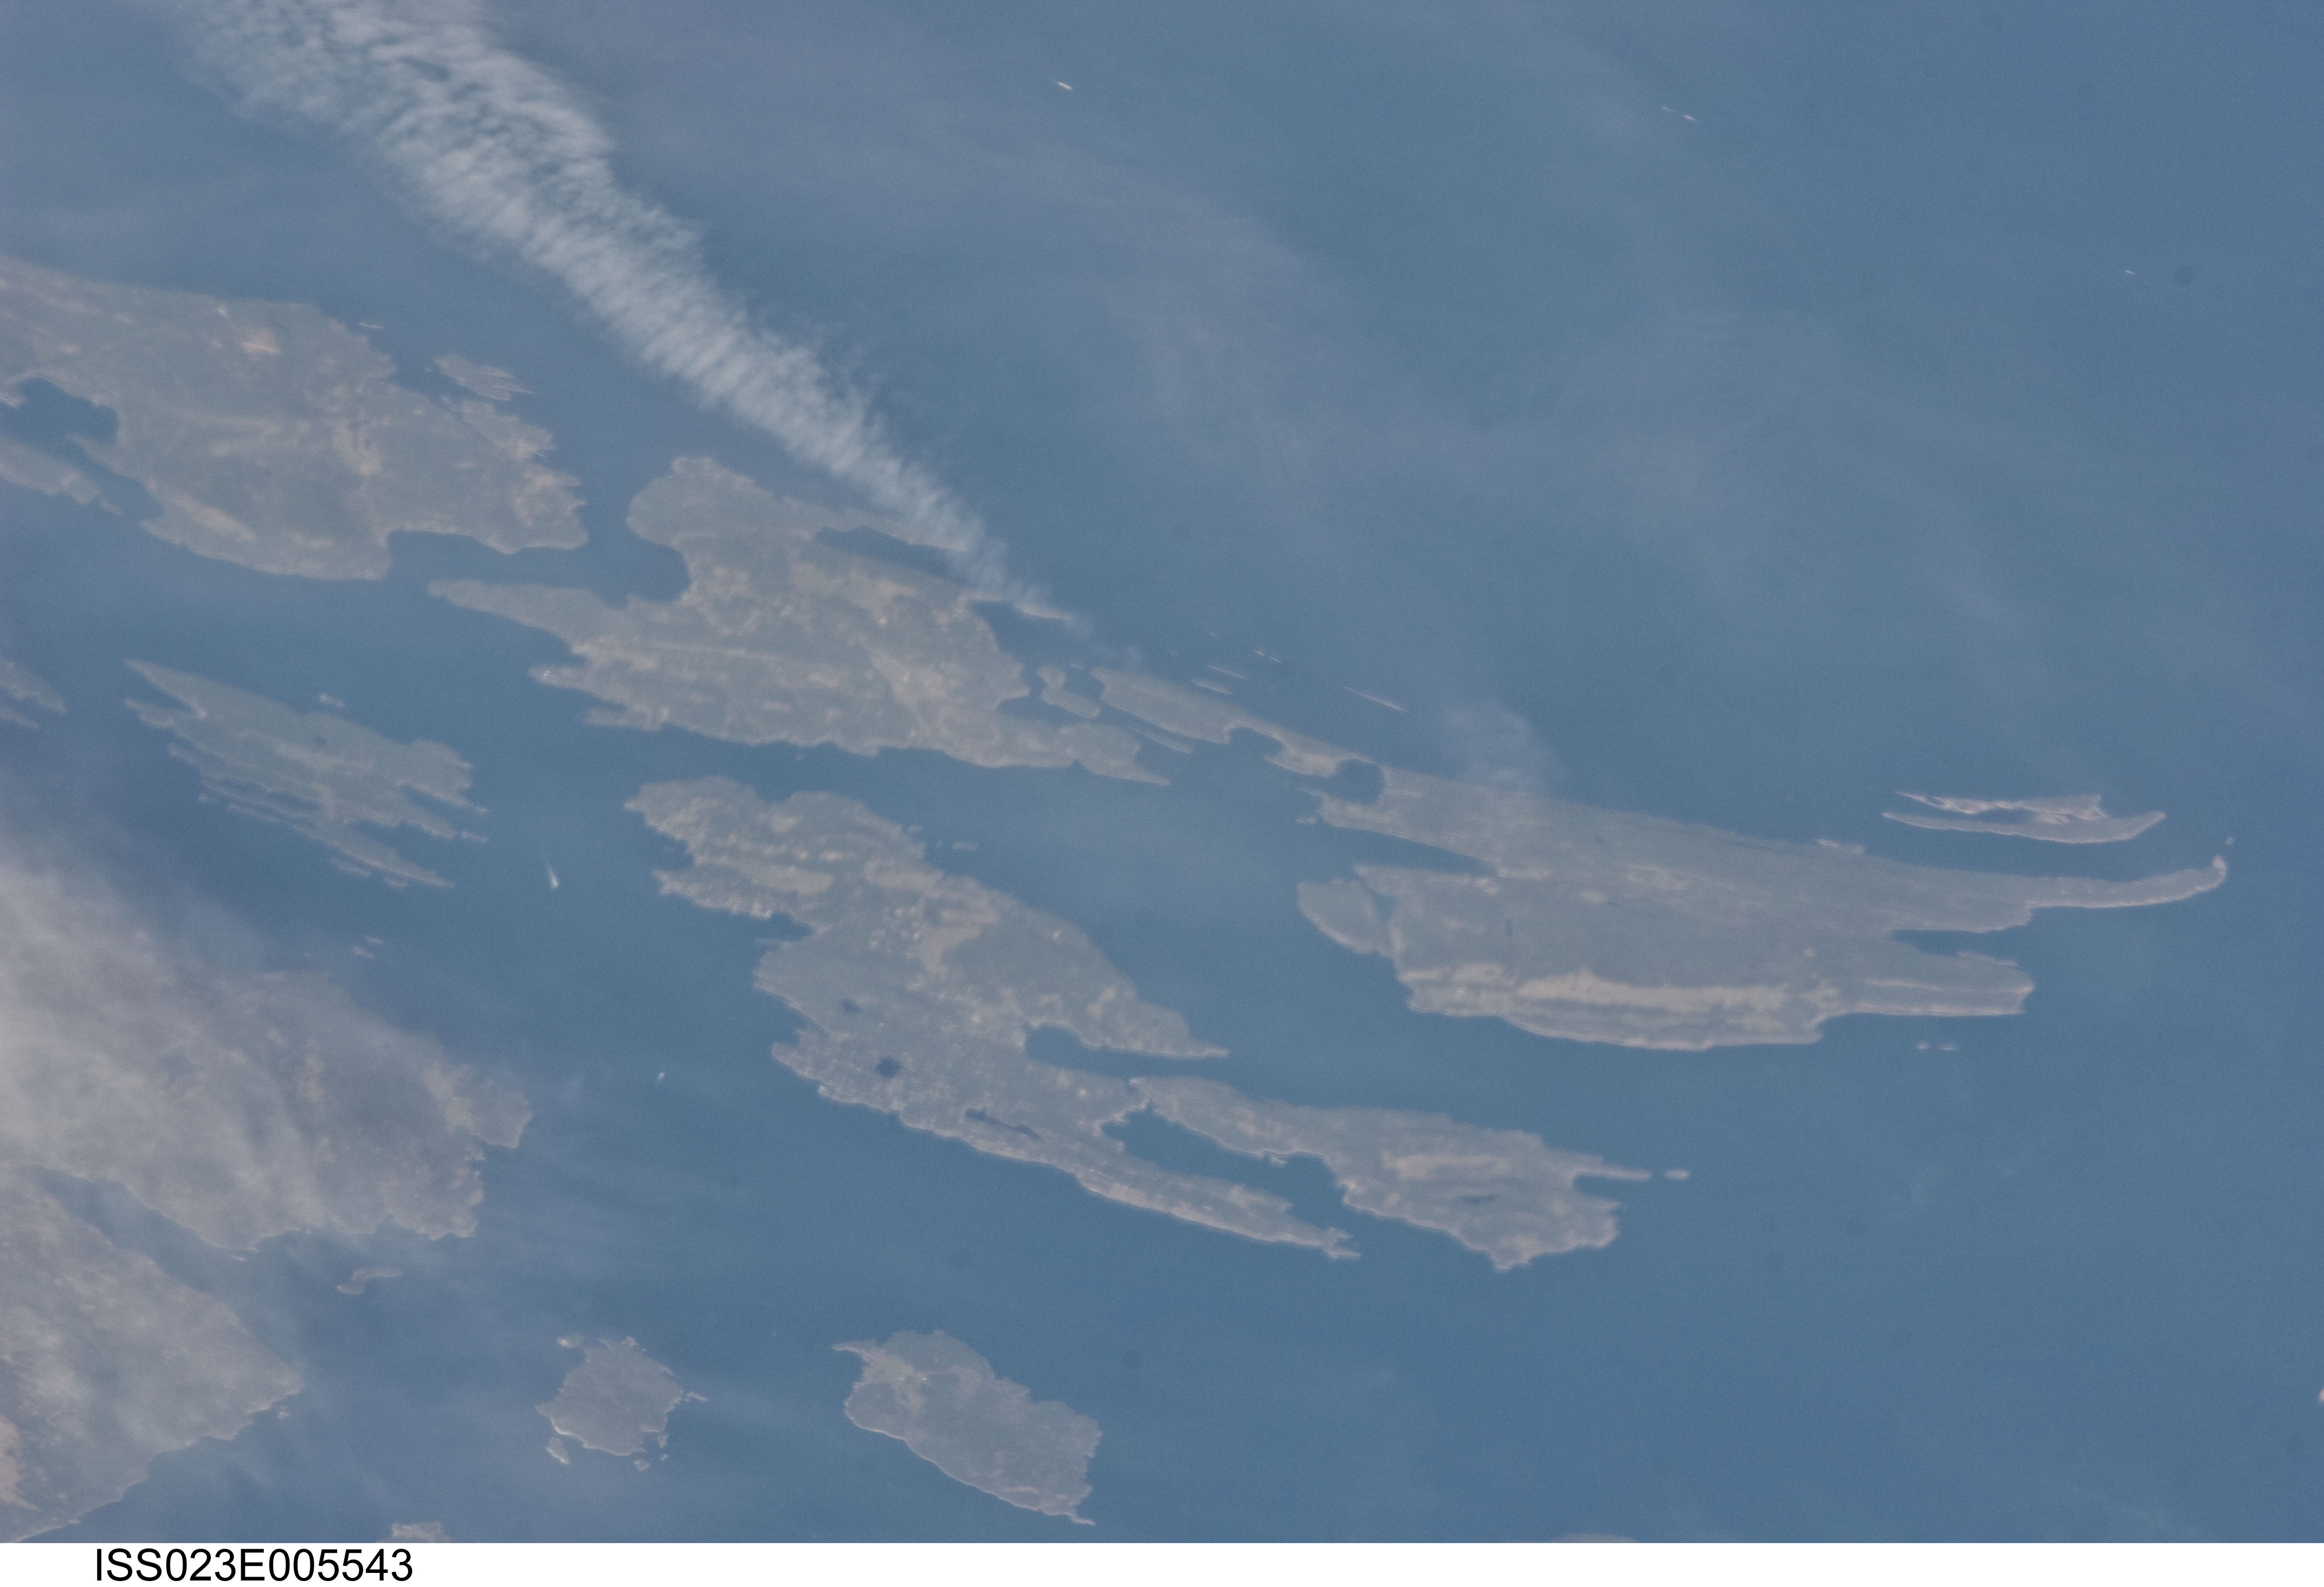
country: CANADA-BC
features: PENDER ISLAND, SATURNA ISLAND, MAYNE ISLAND
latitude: 48.8
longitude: -123.2
